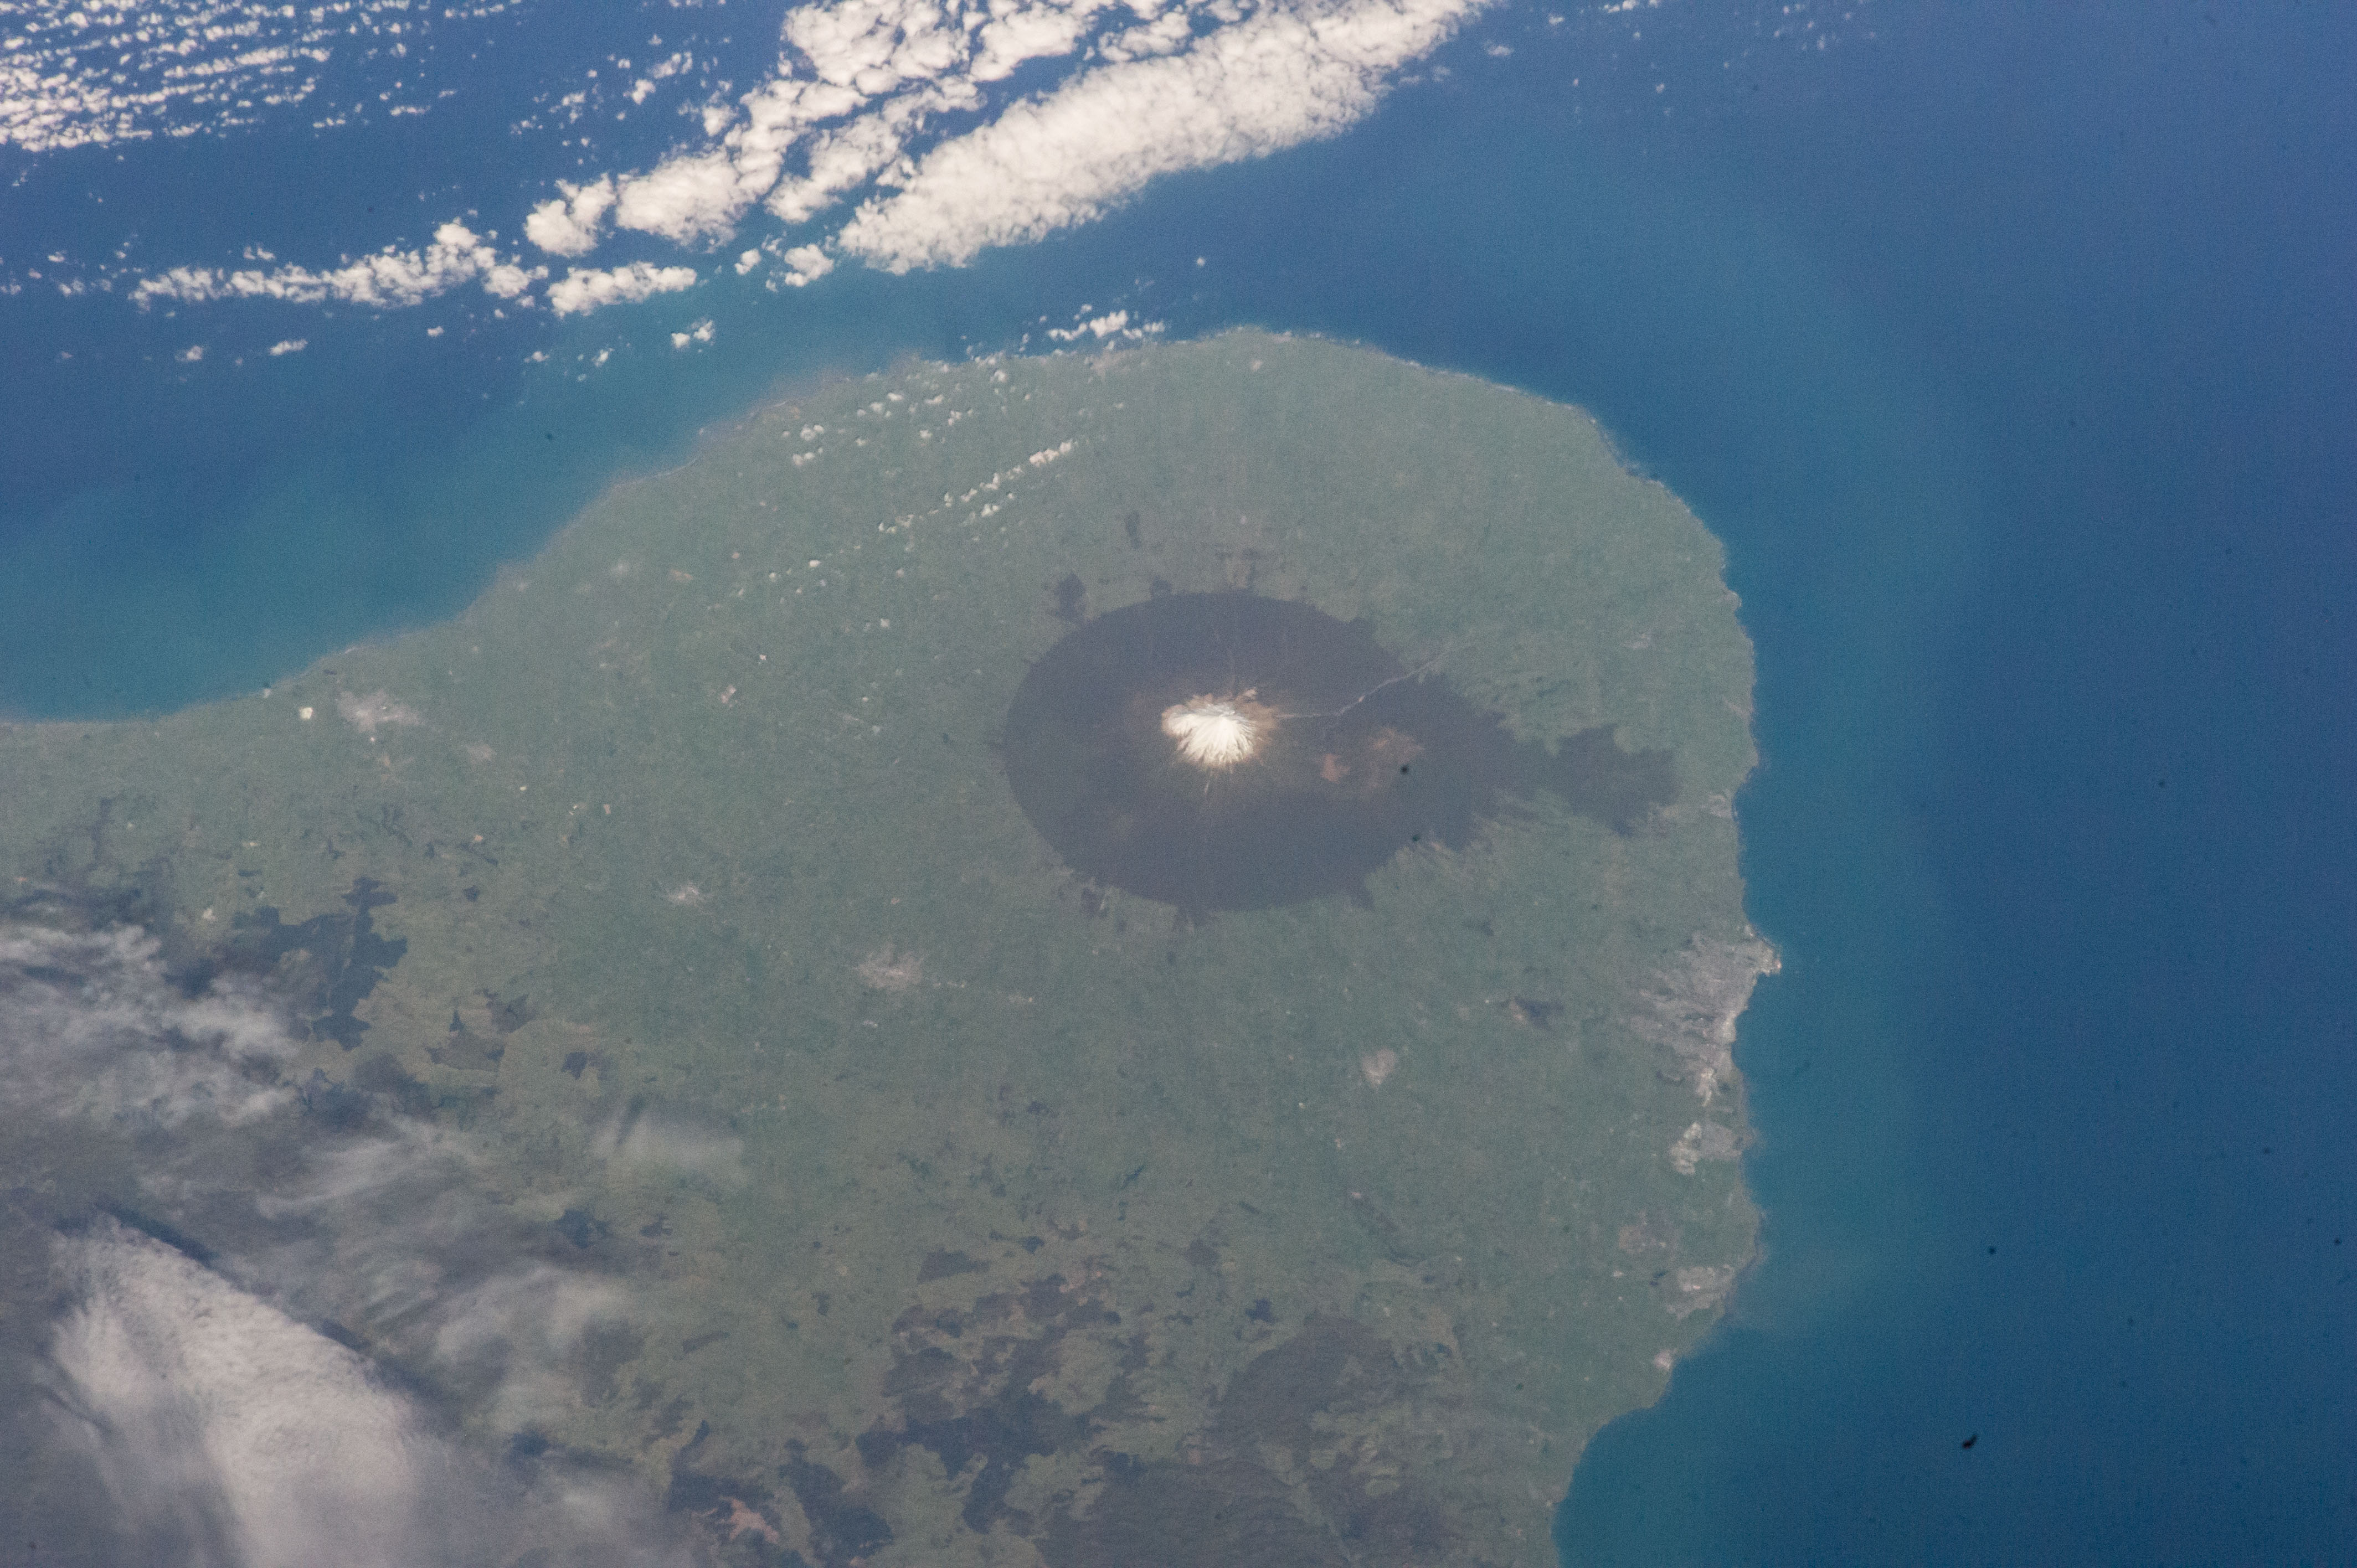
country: NEW ZEALAND-NI
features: NEW ZEALAND, MOUNT TARANAKI, NEW PLYMOUTH, EGMONT NATIONAL PARK,NEW PLYMOUTH NEW ZEALAND, EGMONT NATIONAL PARK, MT TARANAKI,MT. TARANAKI
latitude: -39.3
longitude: 174.1
